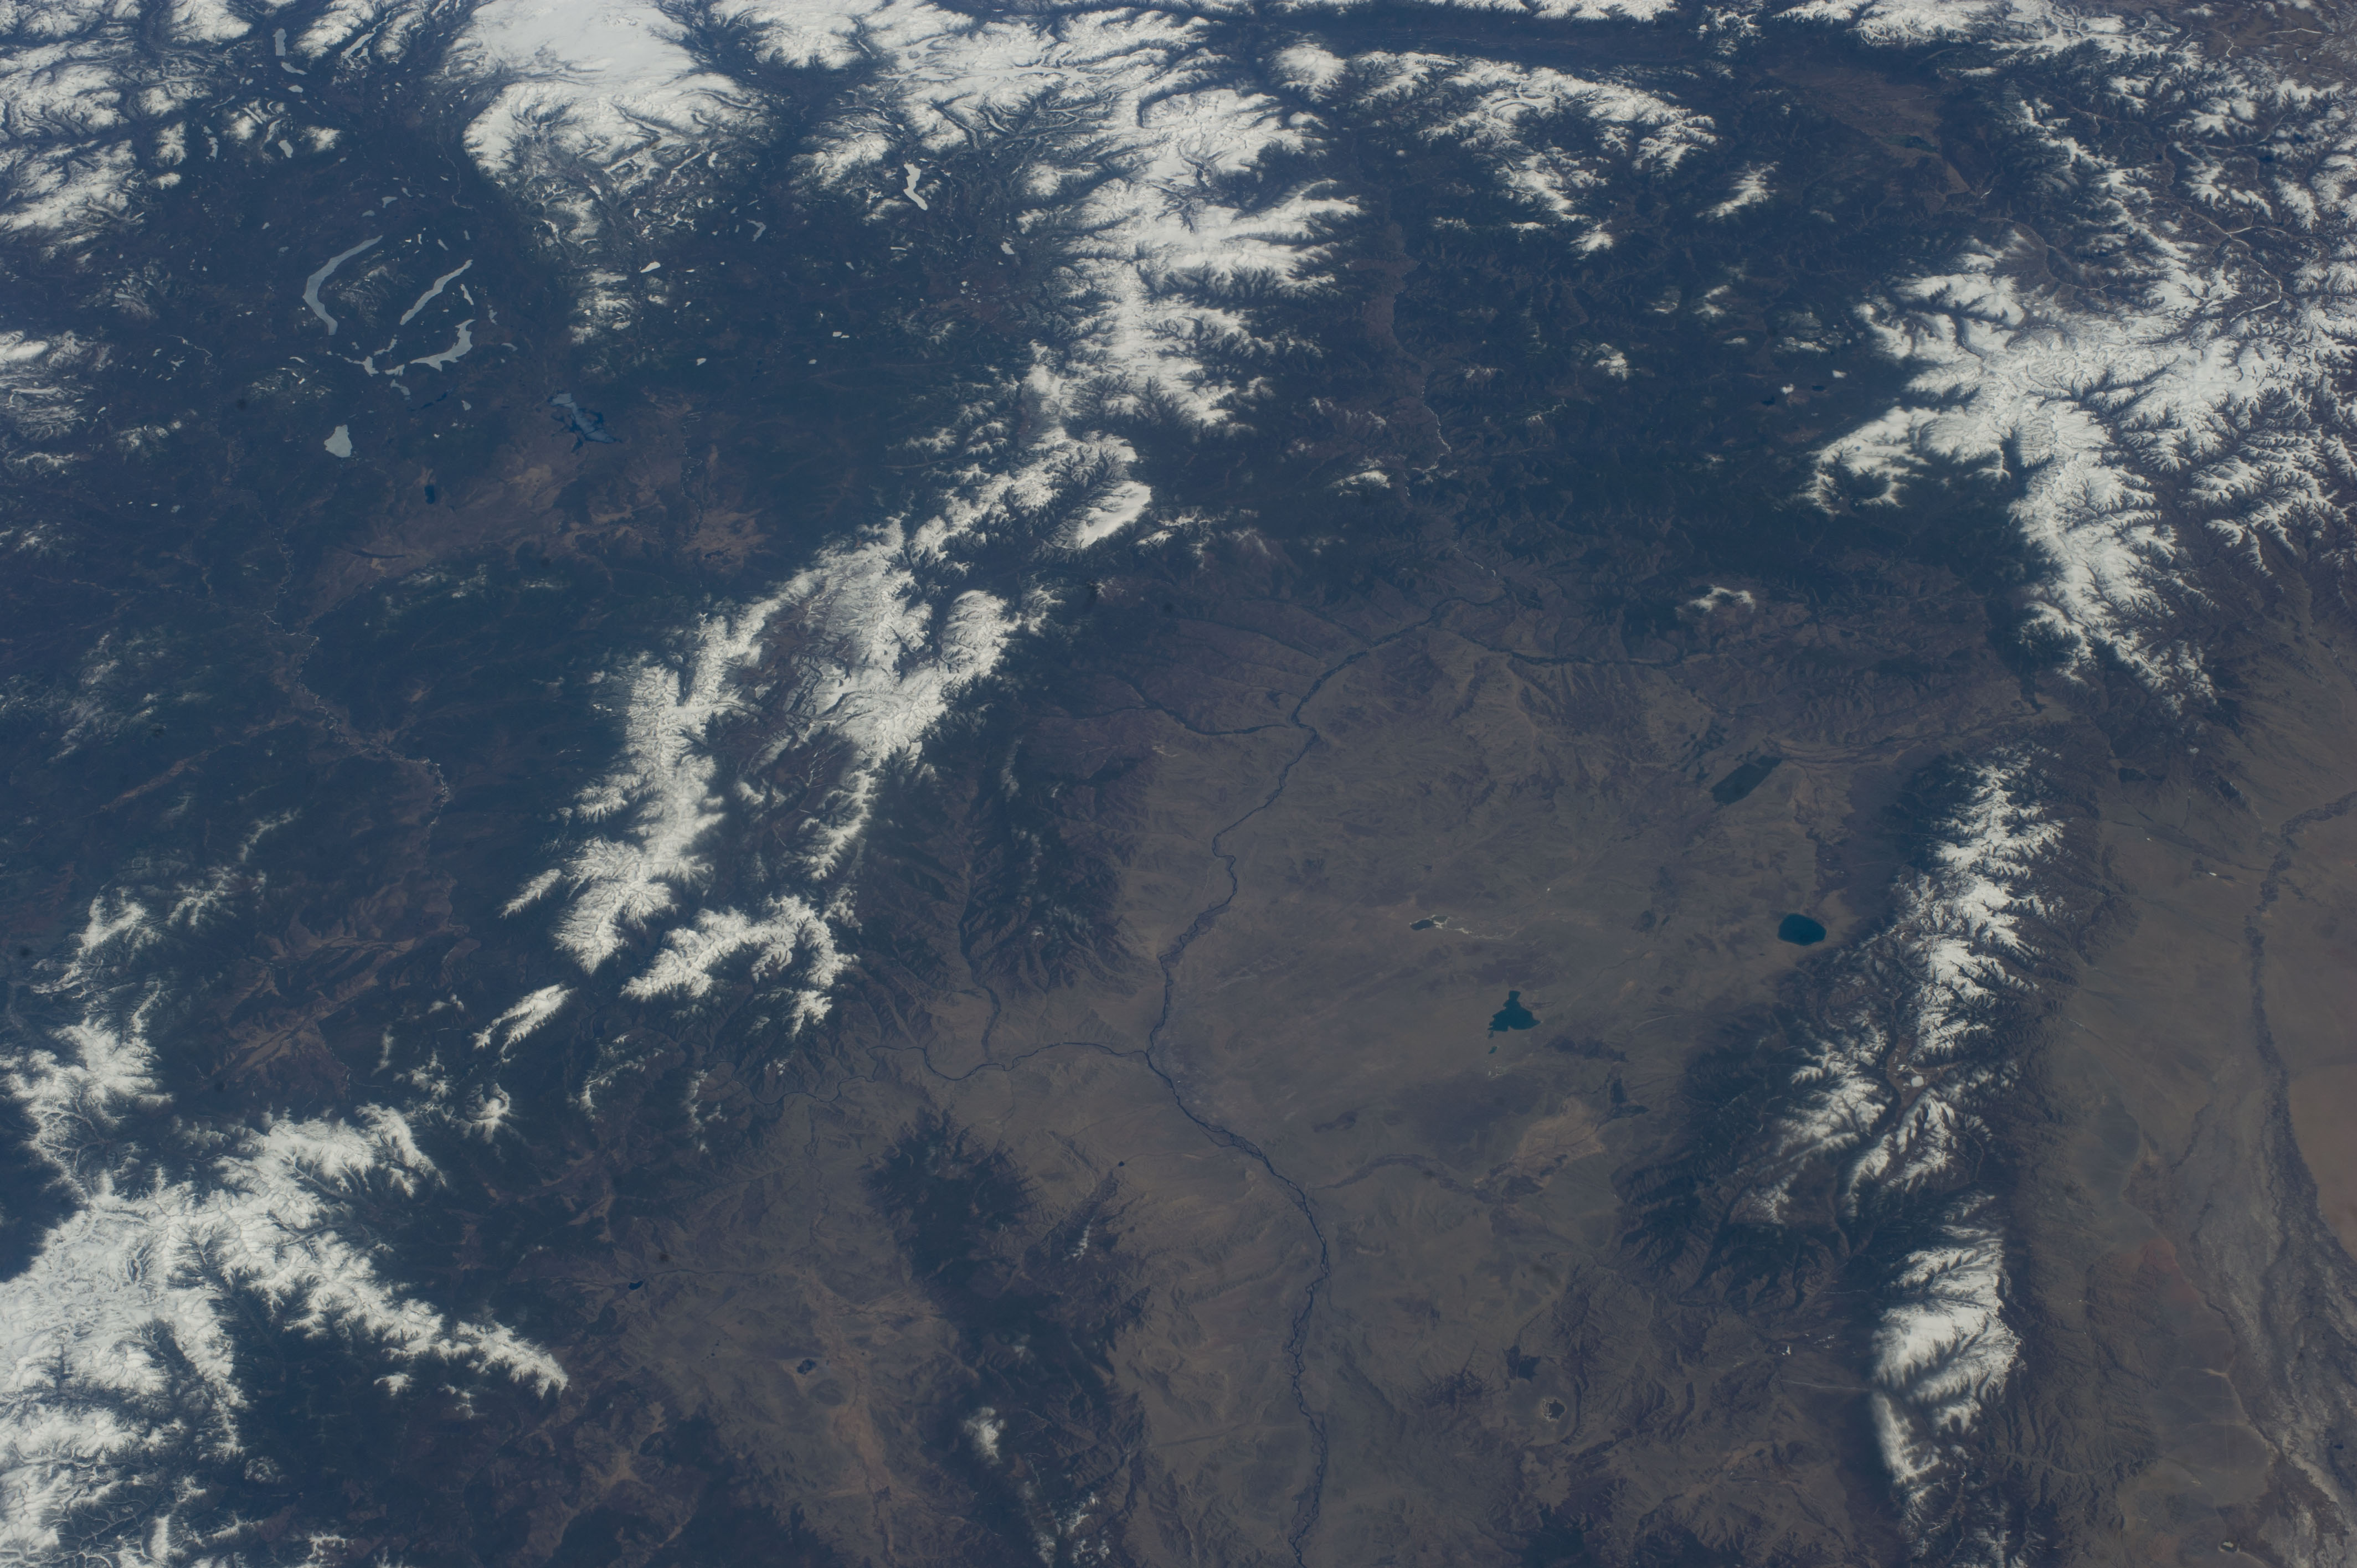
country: RUSSIAN_FEDERATION
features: KHADYN LAKE, TANNU-OLA MOUNTAINS, SAYAN MOUNTAINS, LITTLE YENISEI RIVER, BOLSHOY YENISEI RIVER
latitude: 51.7
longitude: 95.2
